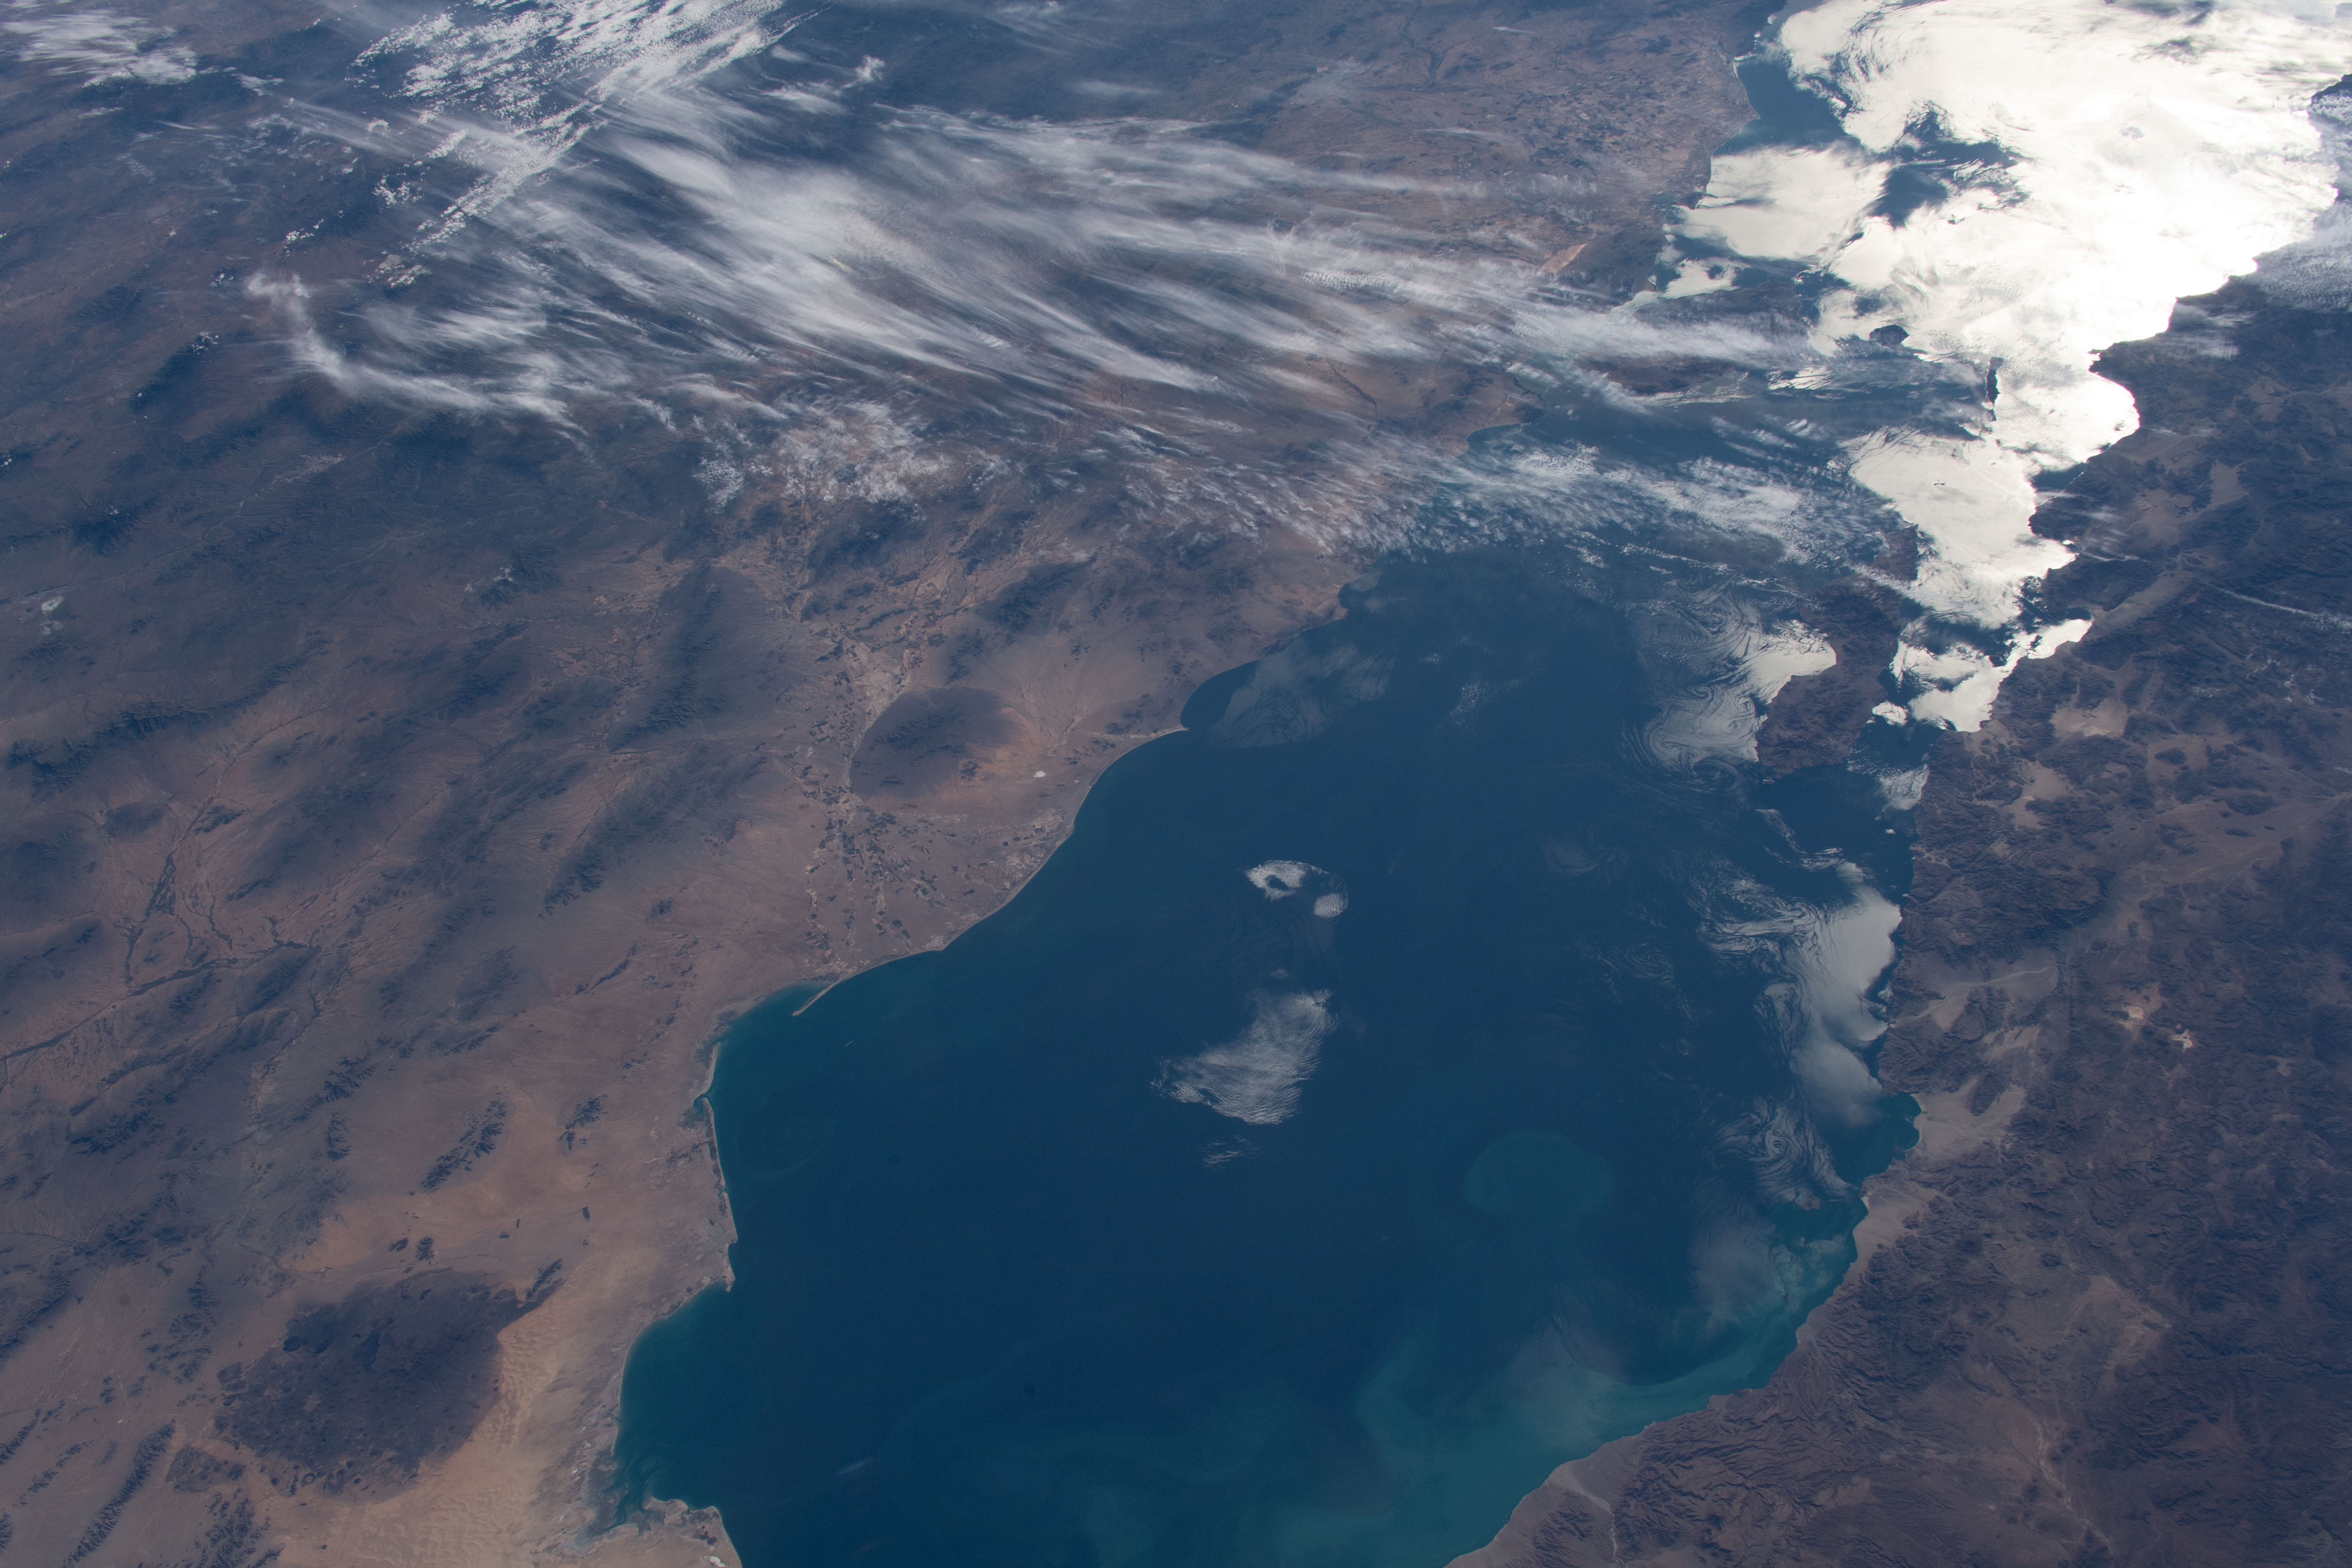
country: MEXICO
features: BAJA CALIFORNIA SUR, GULF OF CALIFORNIA, SONORA DESERT, ISLA ANGEL DE LA GUARDA
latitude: 30.0
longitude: -113.0
